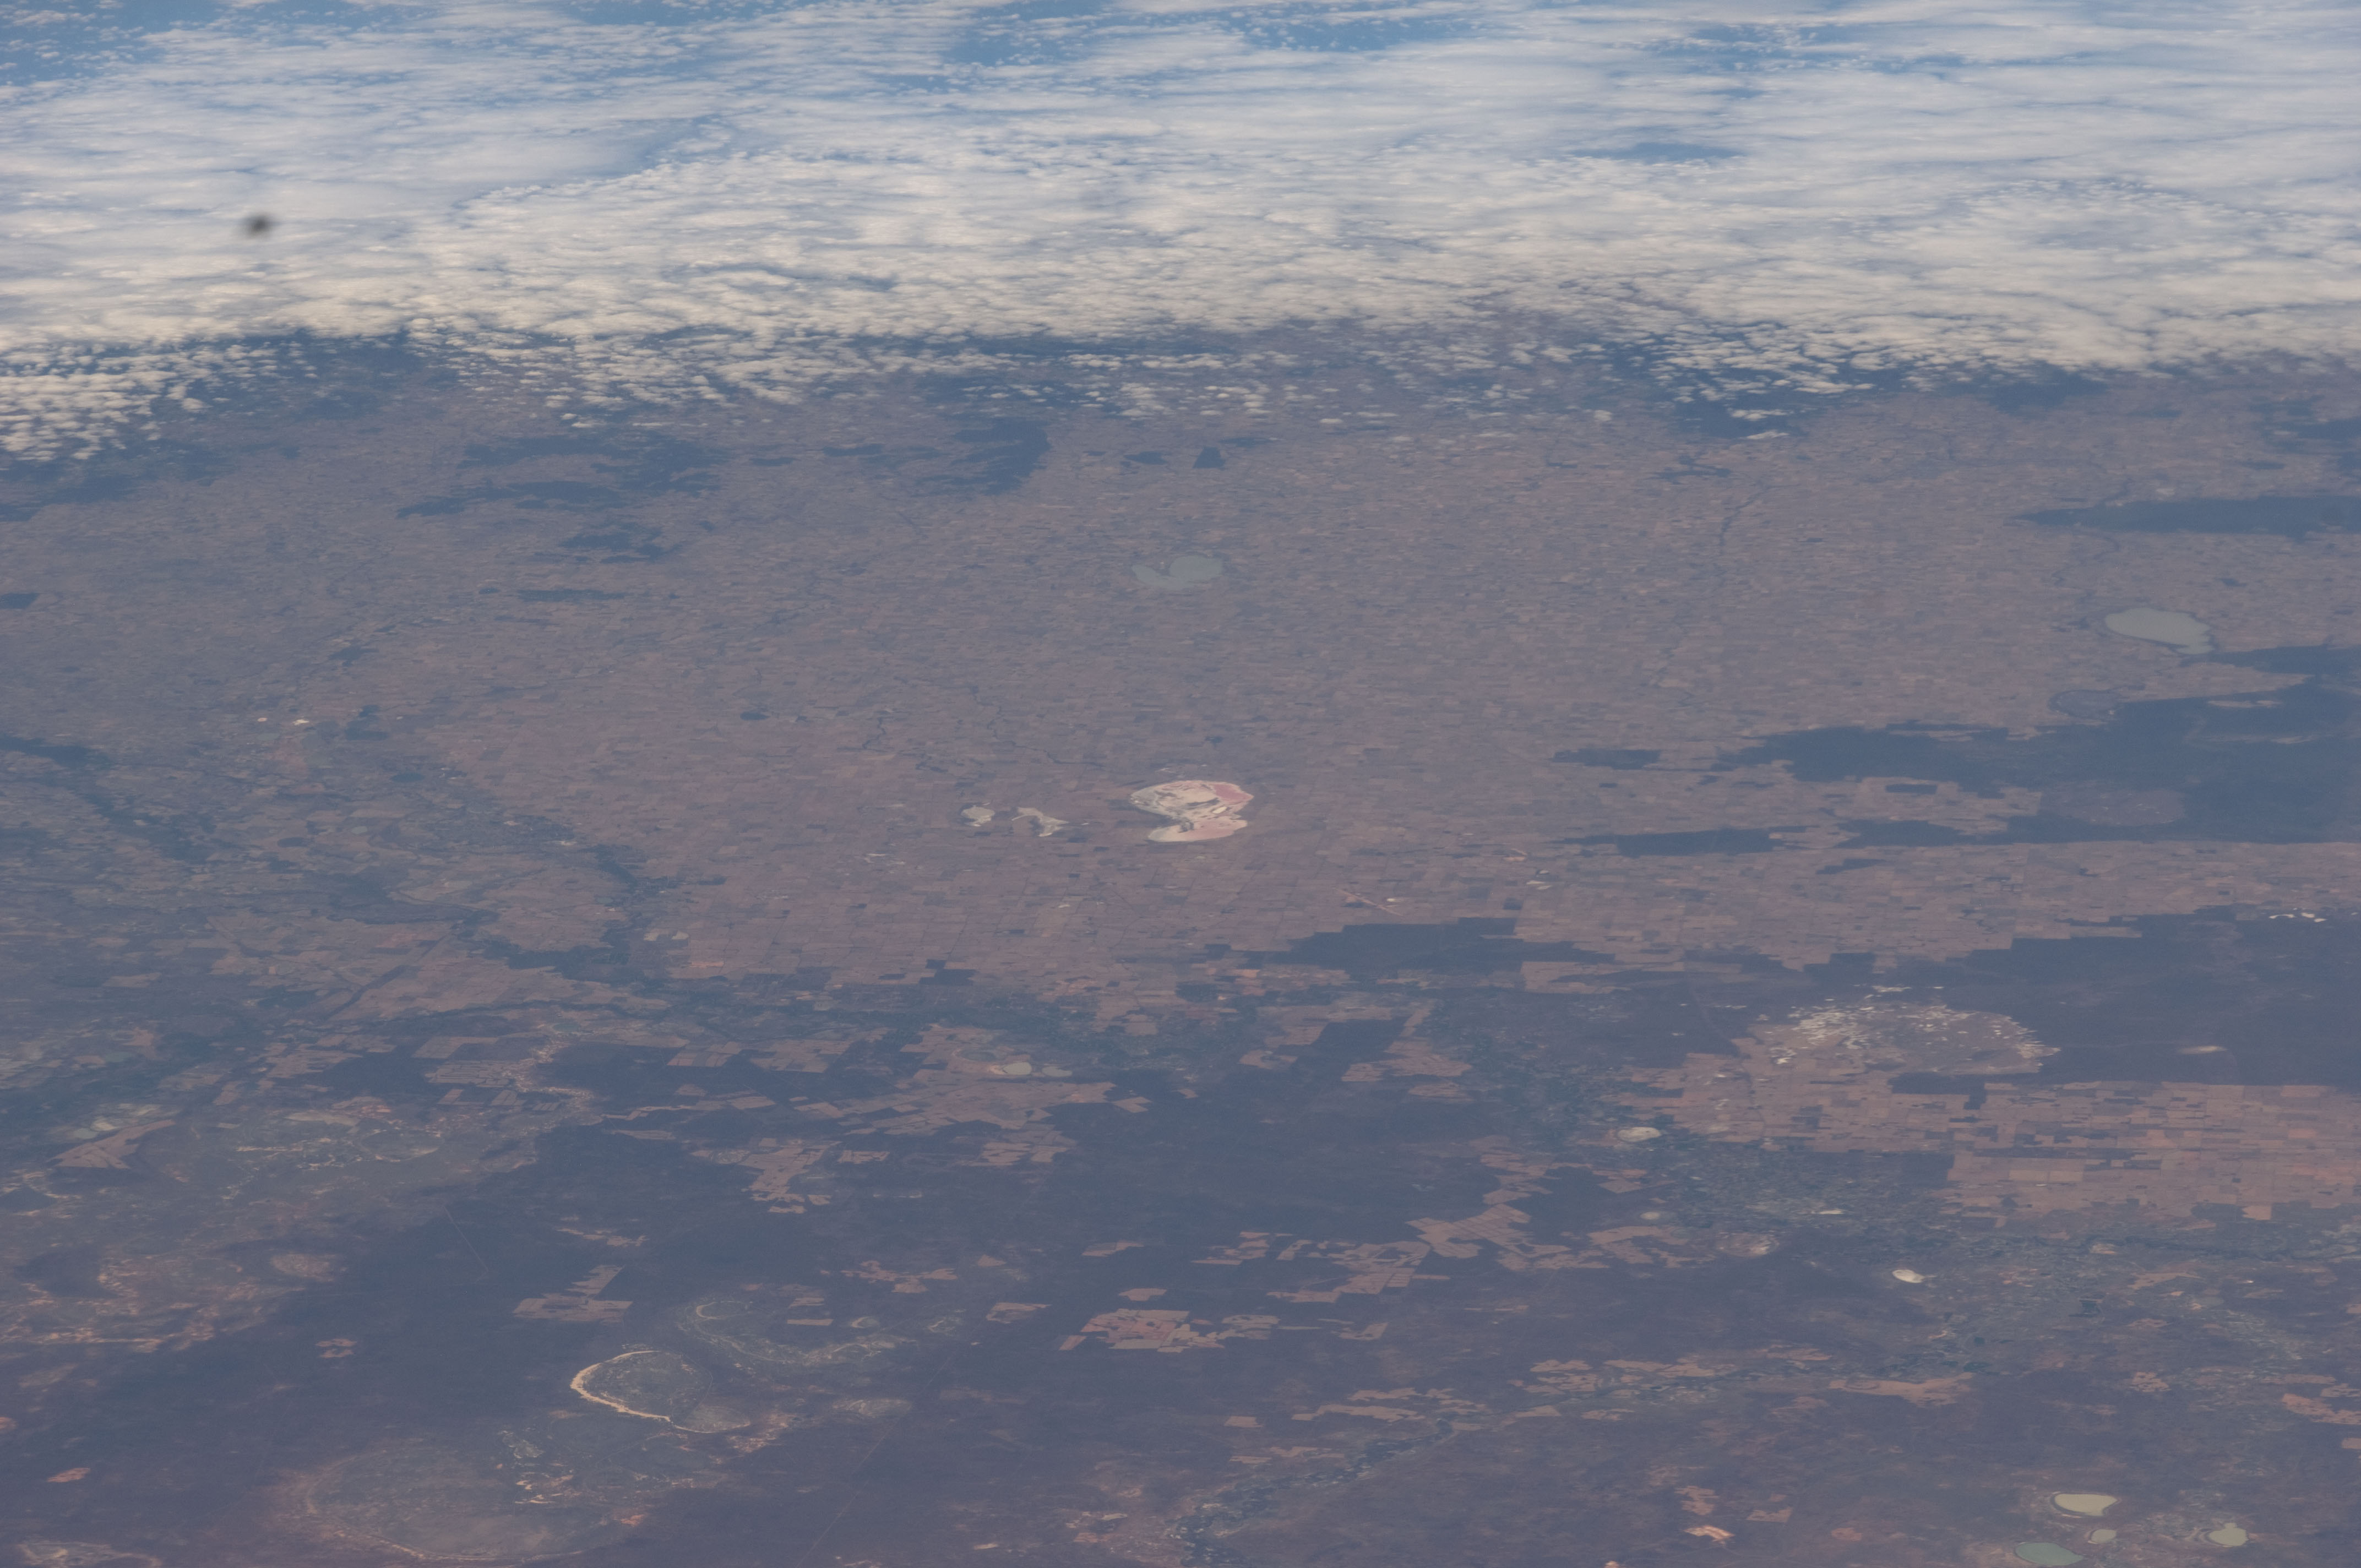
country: AUSTRALIA-V
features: L. TYRELL
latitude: -35.3
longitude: 142.8
